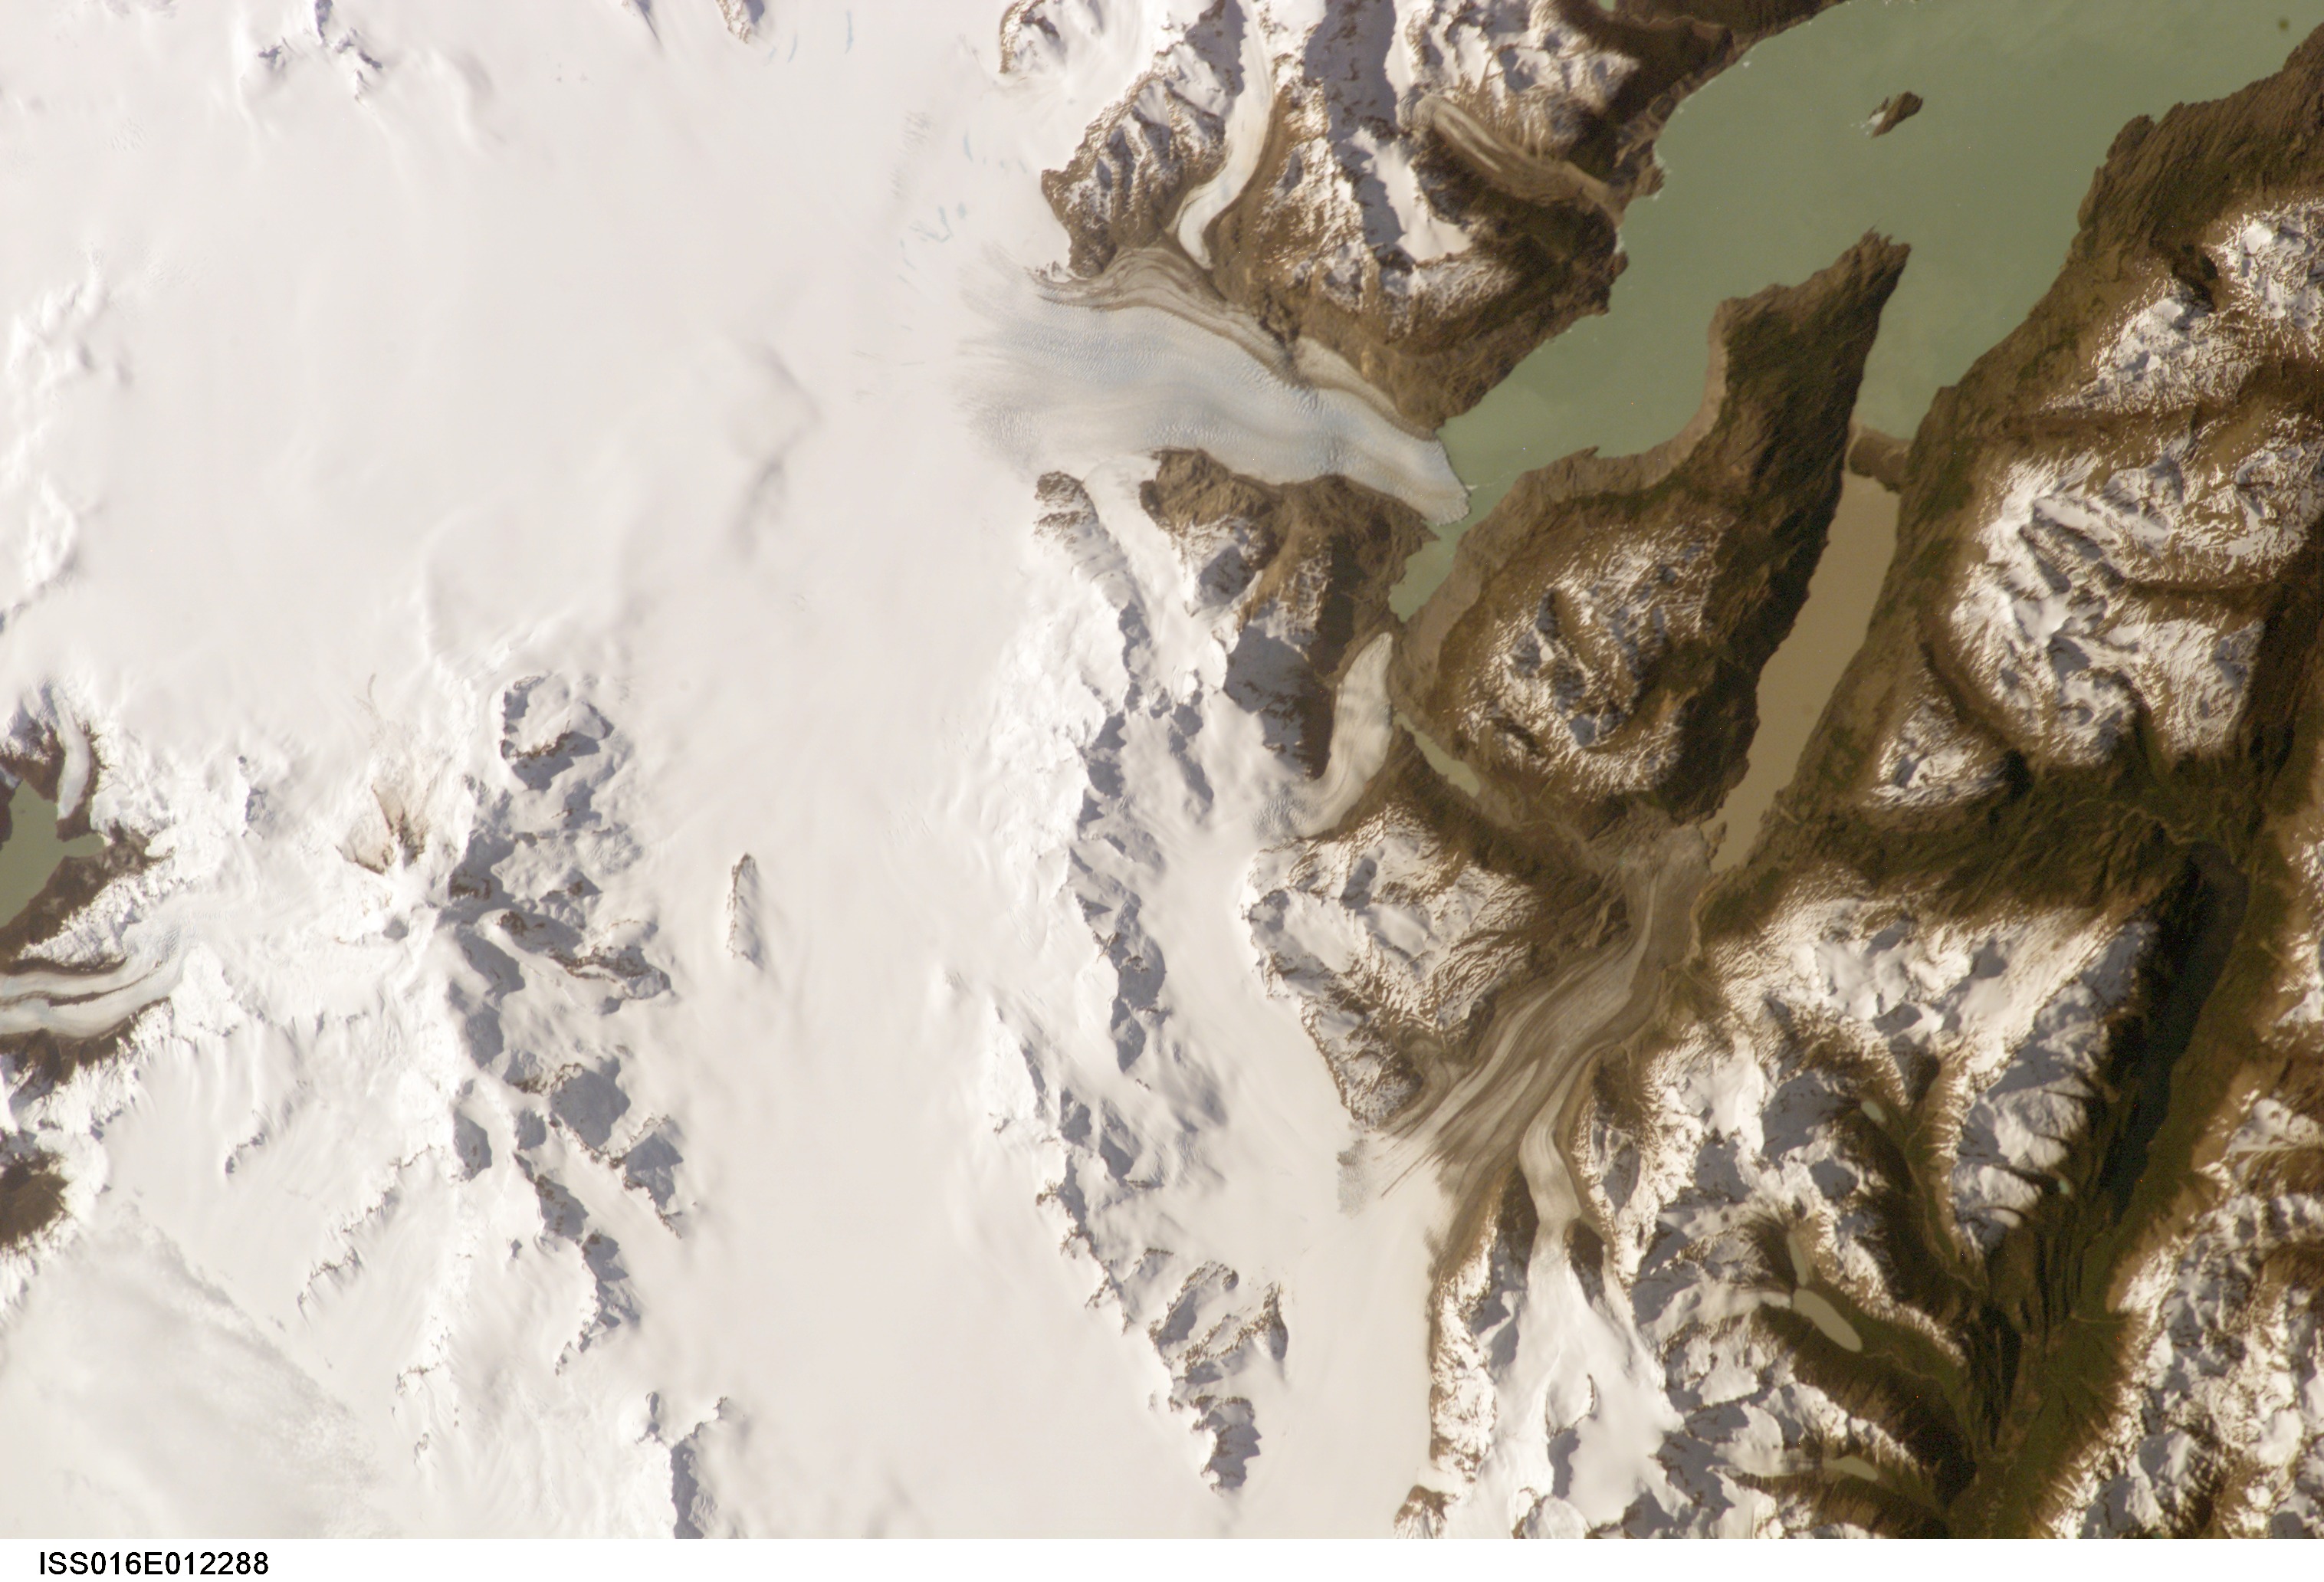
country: CHILE
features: S. PATAGONIA ICE FIELD, GLACIERS
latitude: -49.0
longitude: -73.5
